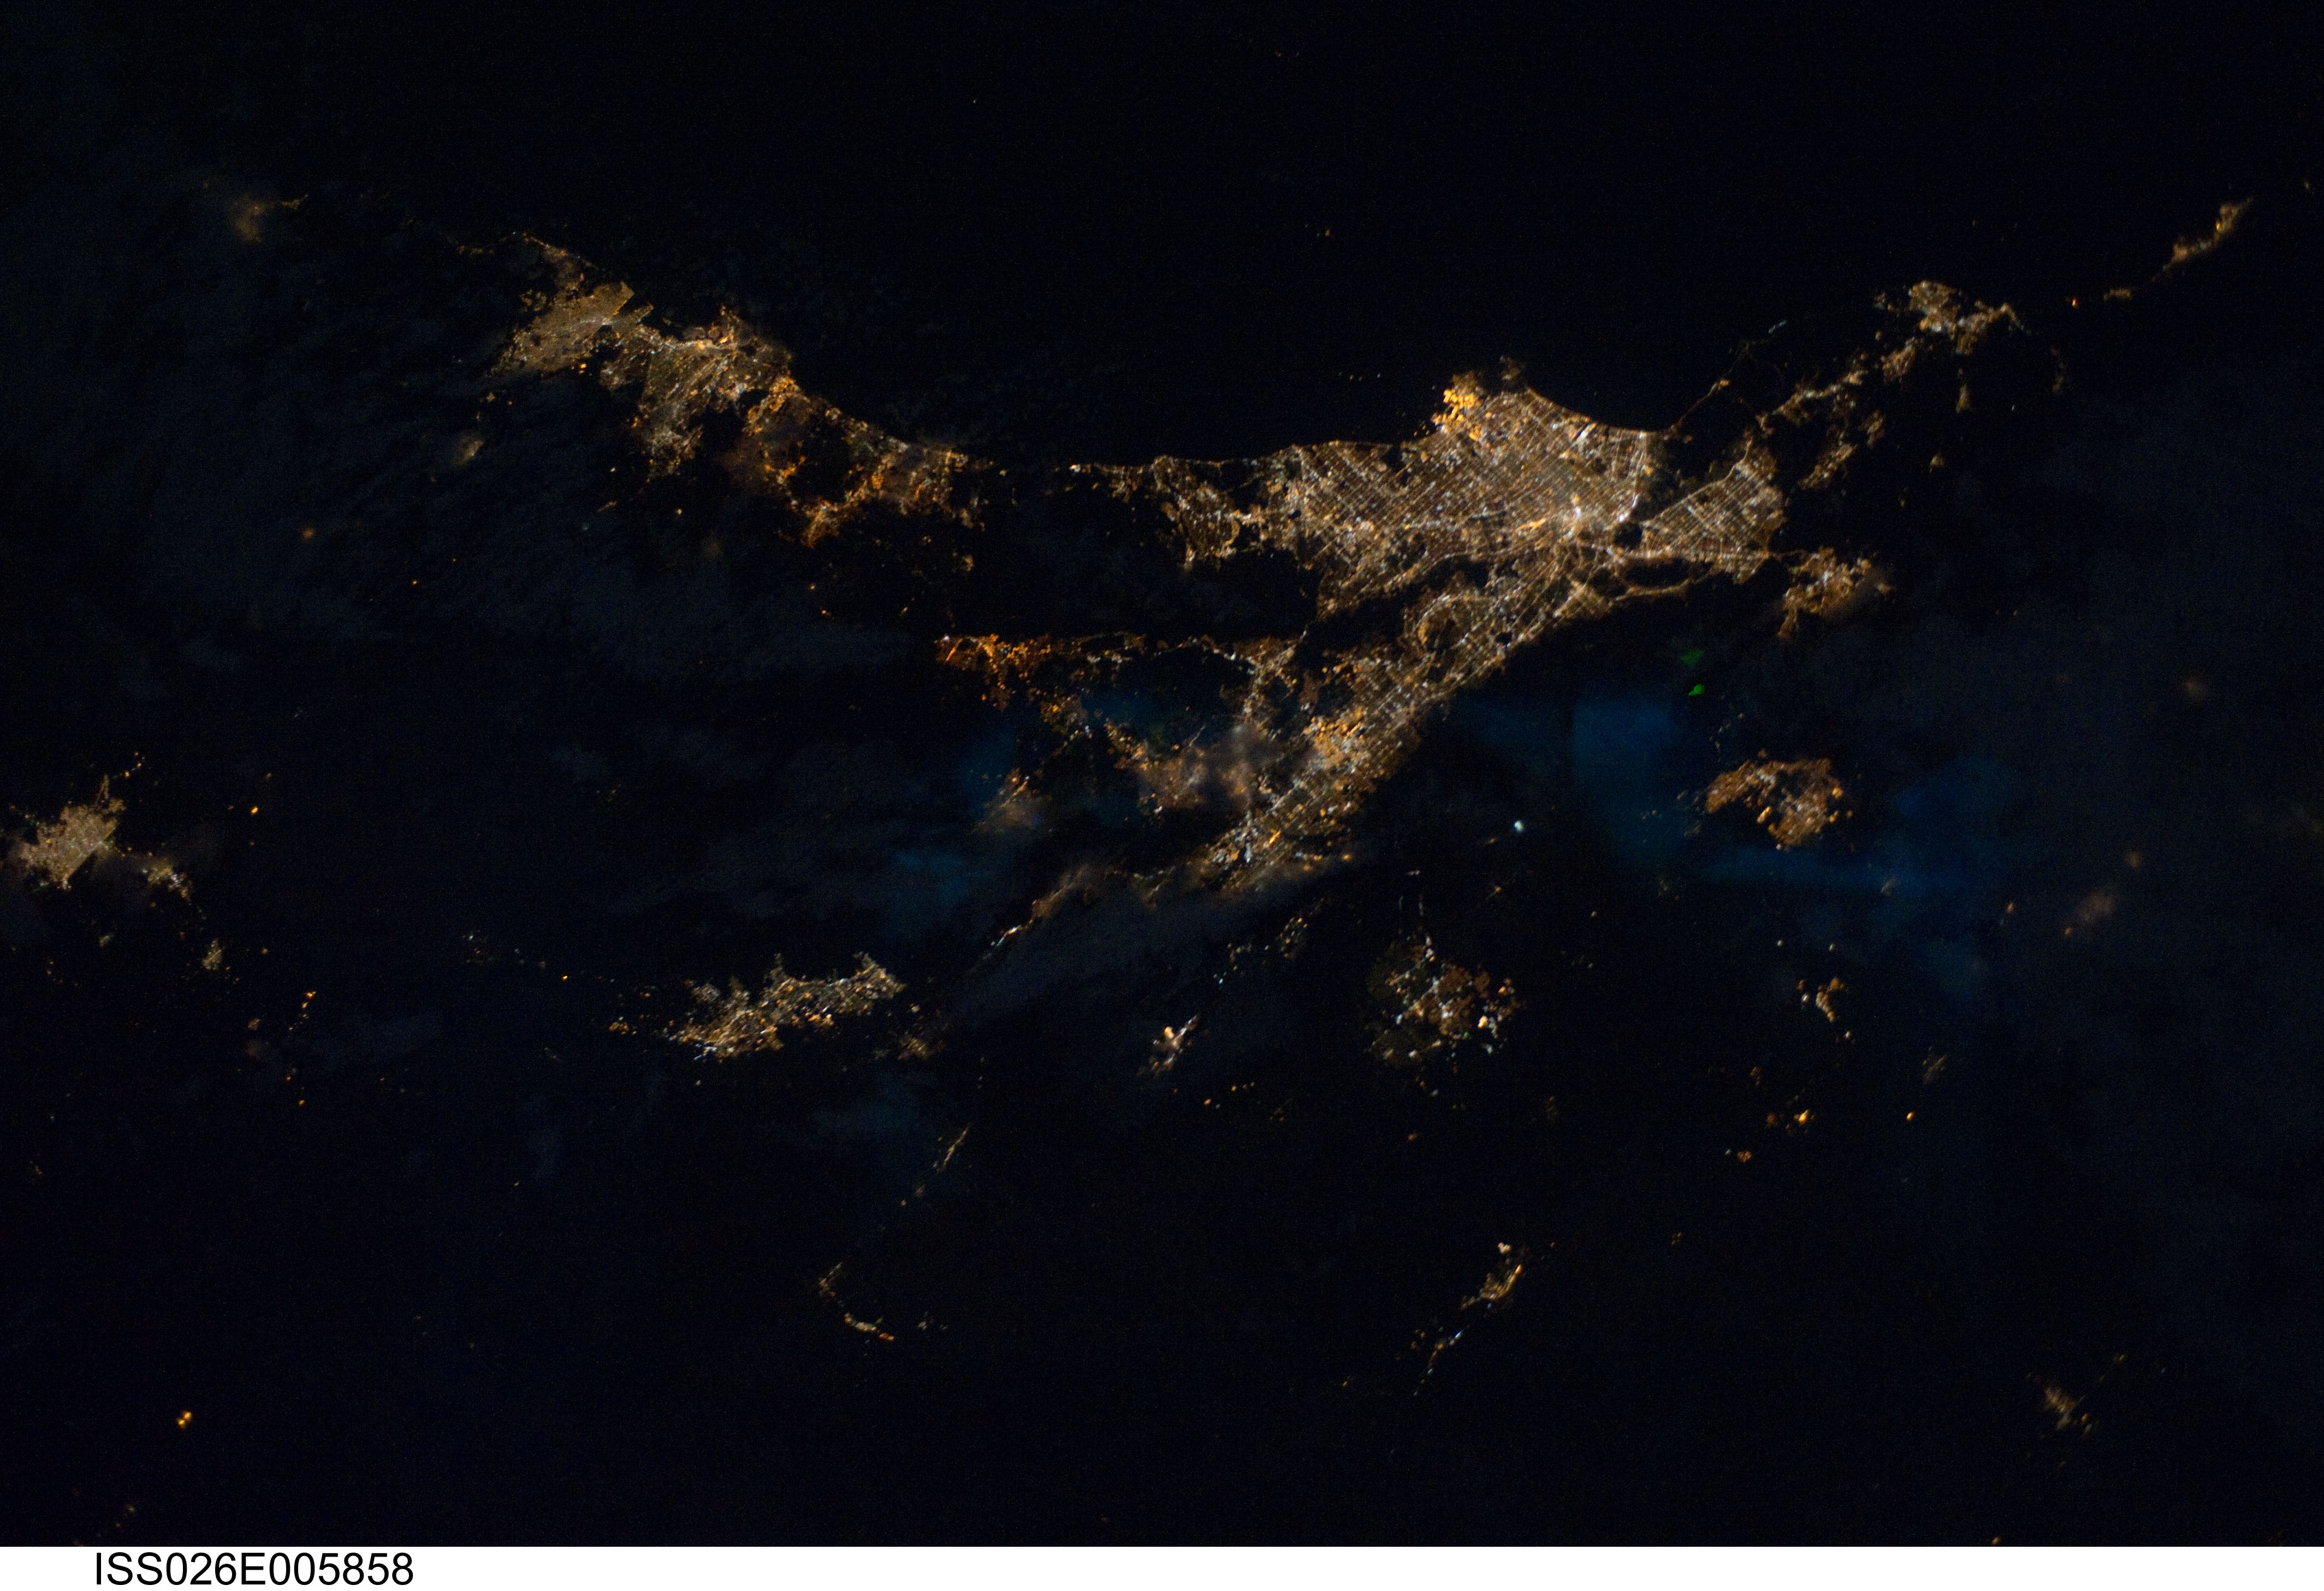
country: USA-CALIFORNIA
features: LOS ANGELES AT NIGHT
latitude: 34.0
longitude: -117.0
